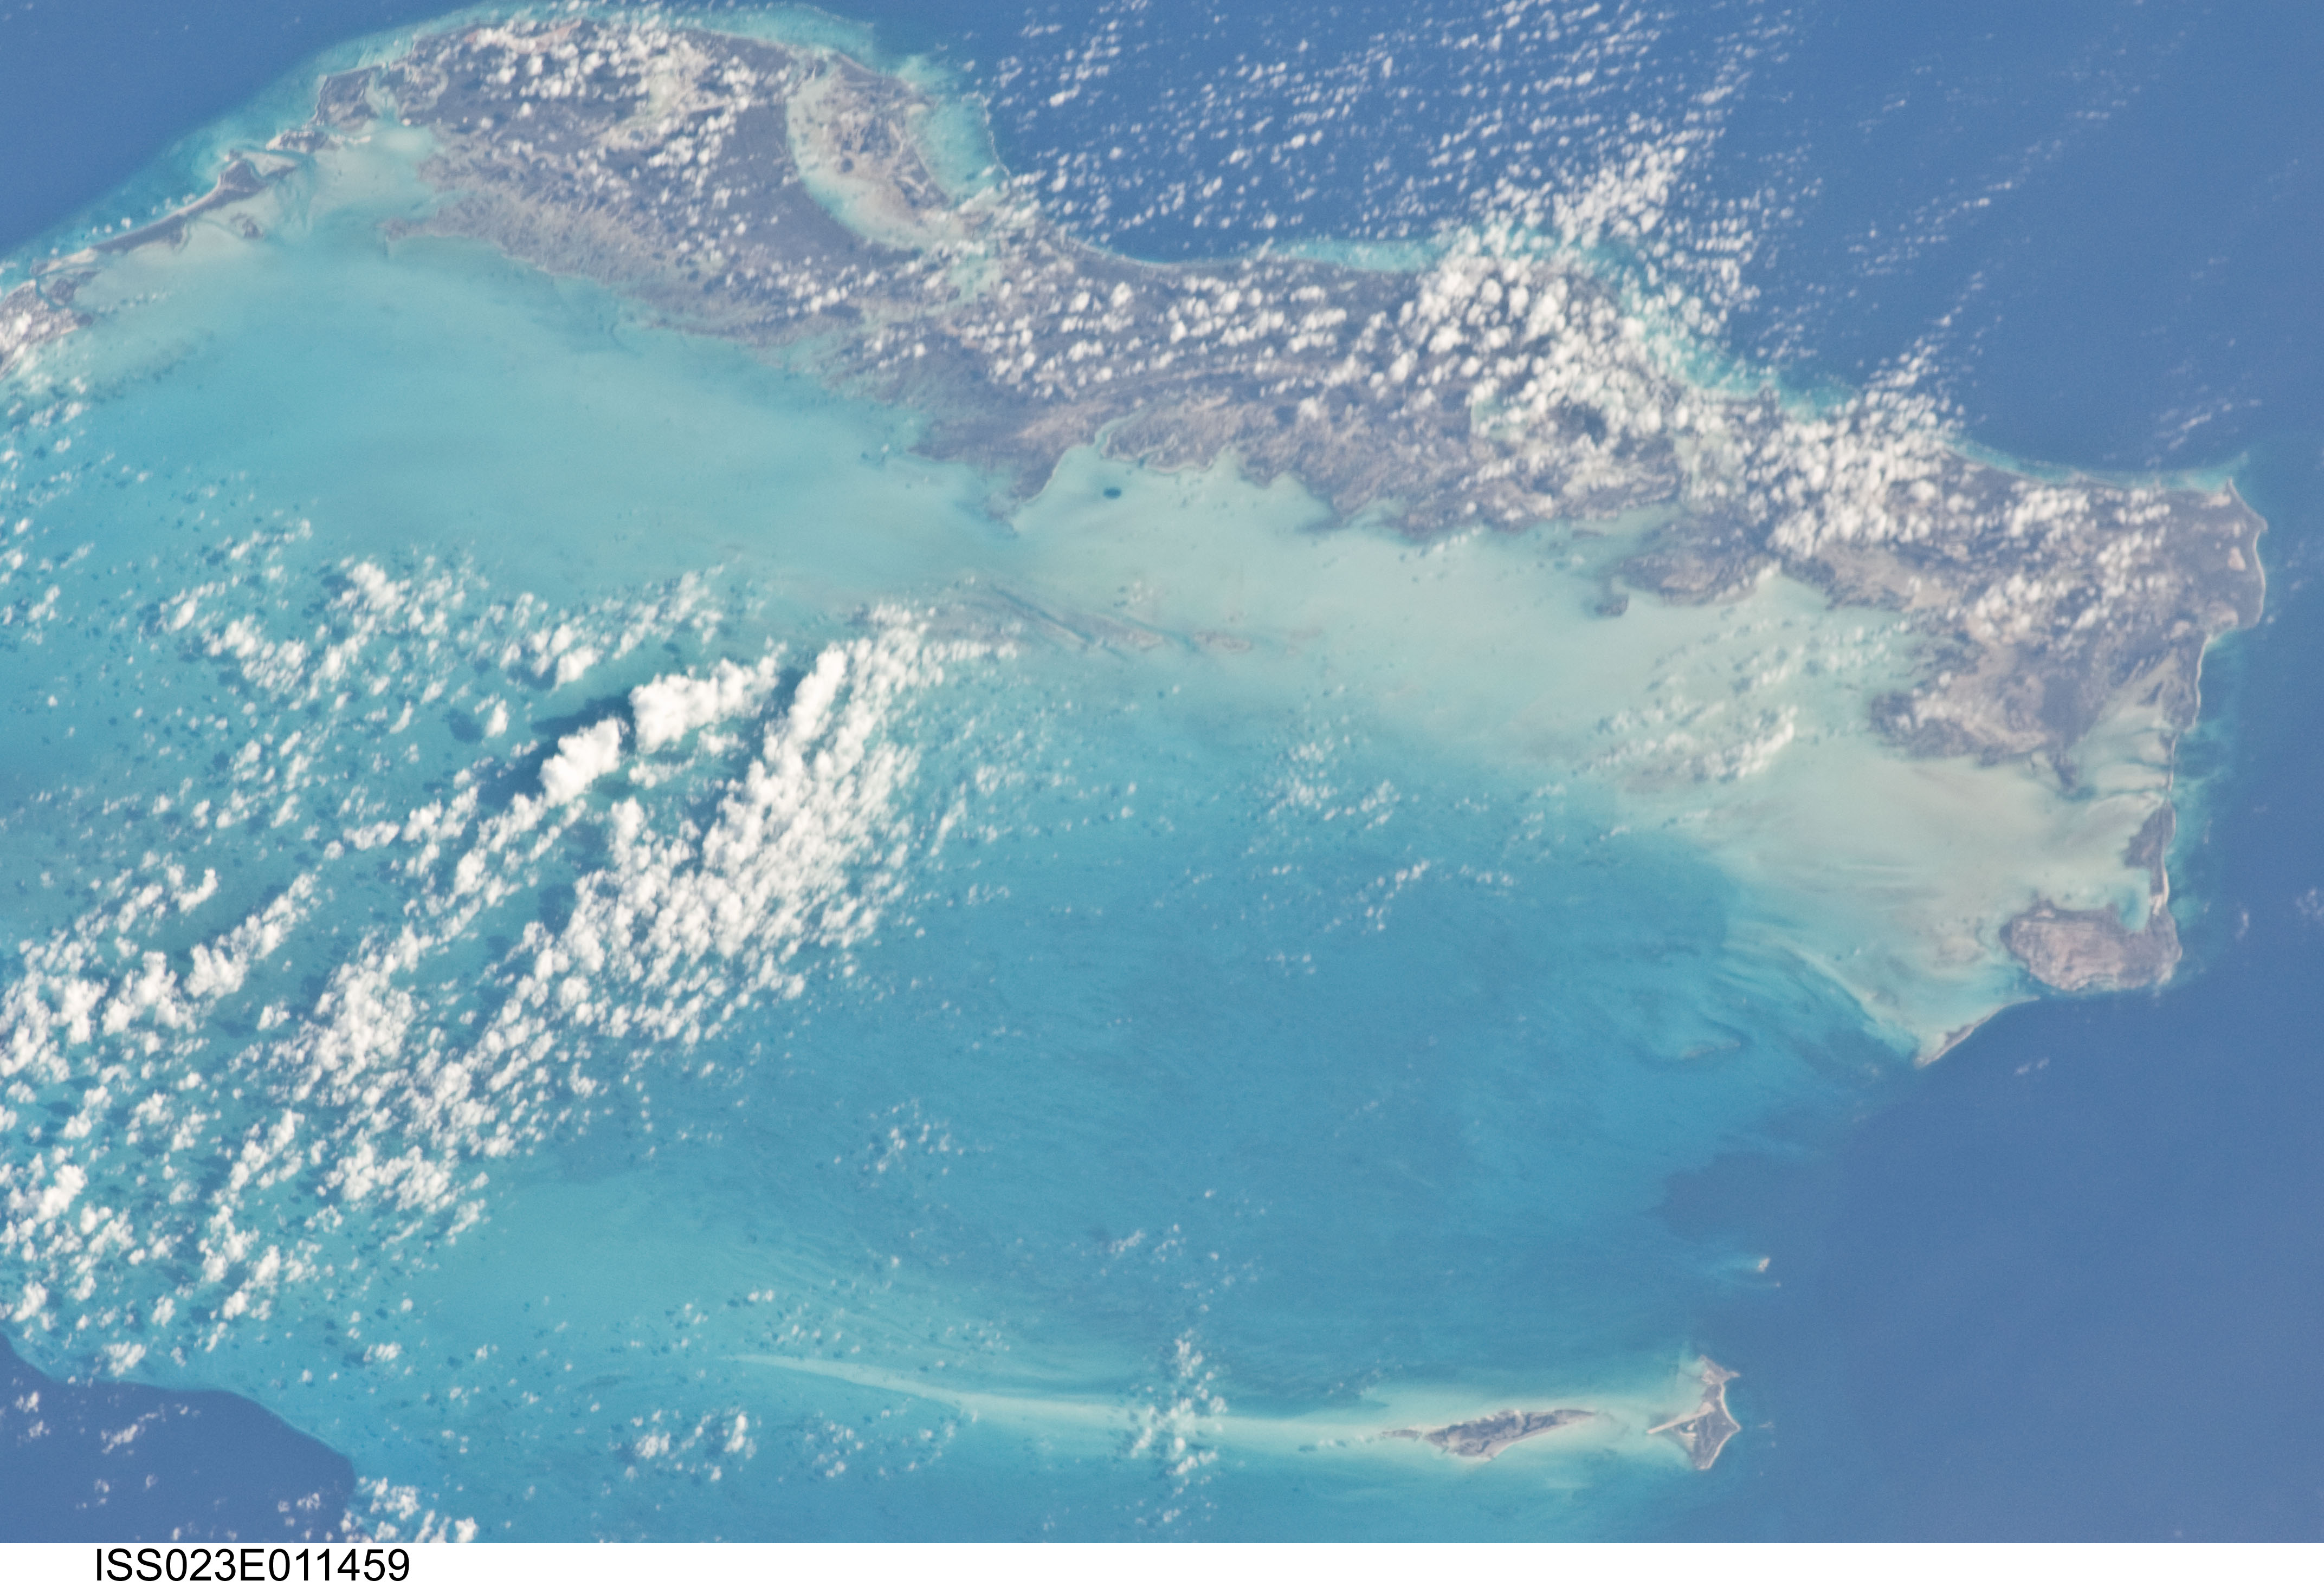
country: TURKS AND CAICOS IS.
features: CAICOS I., AMBERGRIS CAYS, BANK
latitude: 21.5
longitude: -71.8
